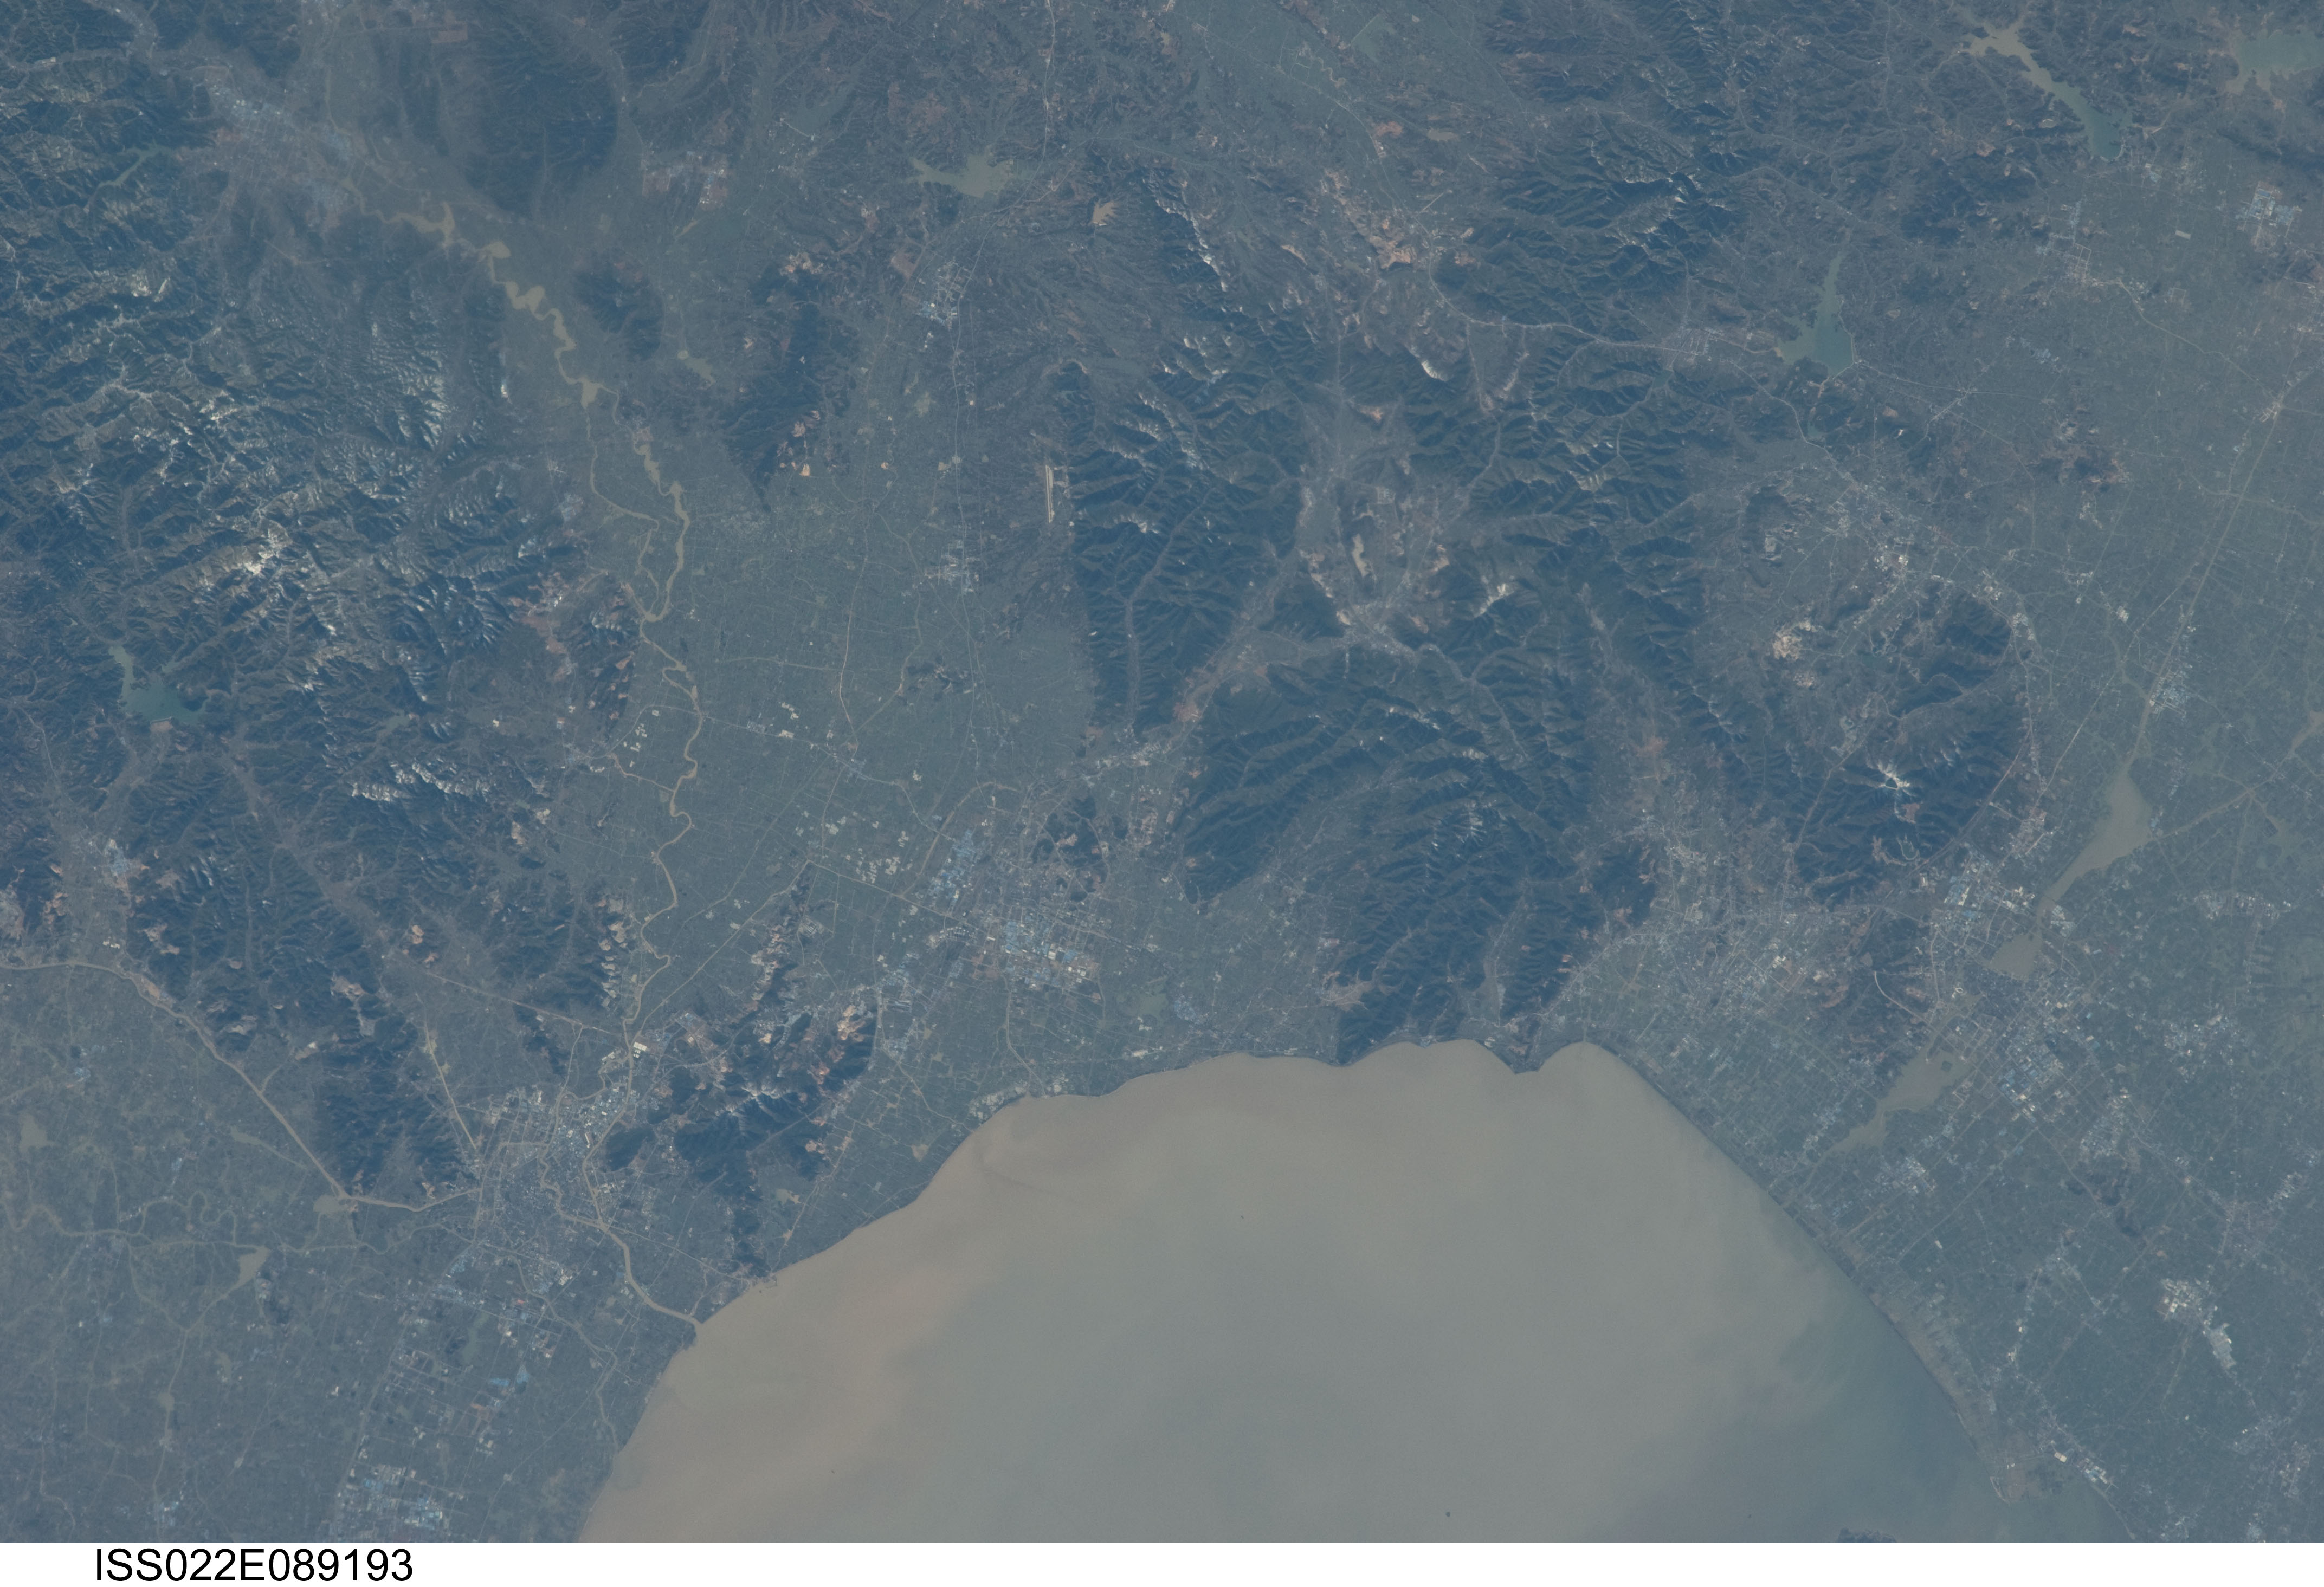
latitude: 31.1
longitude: 119.8
